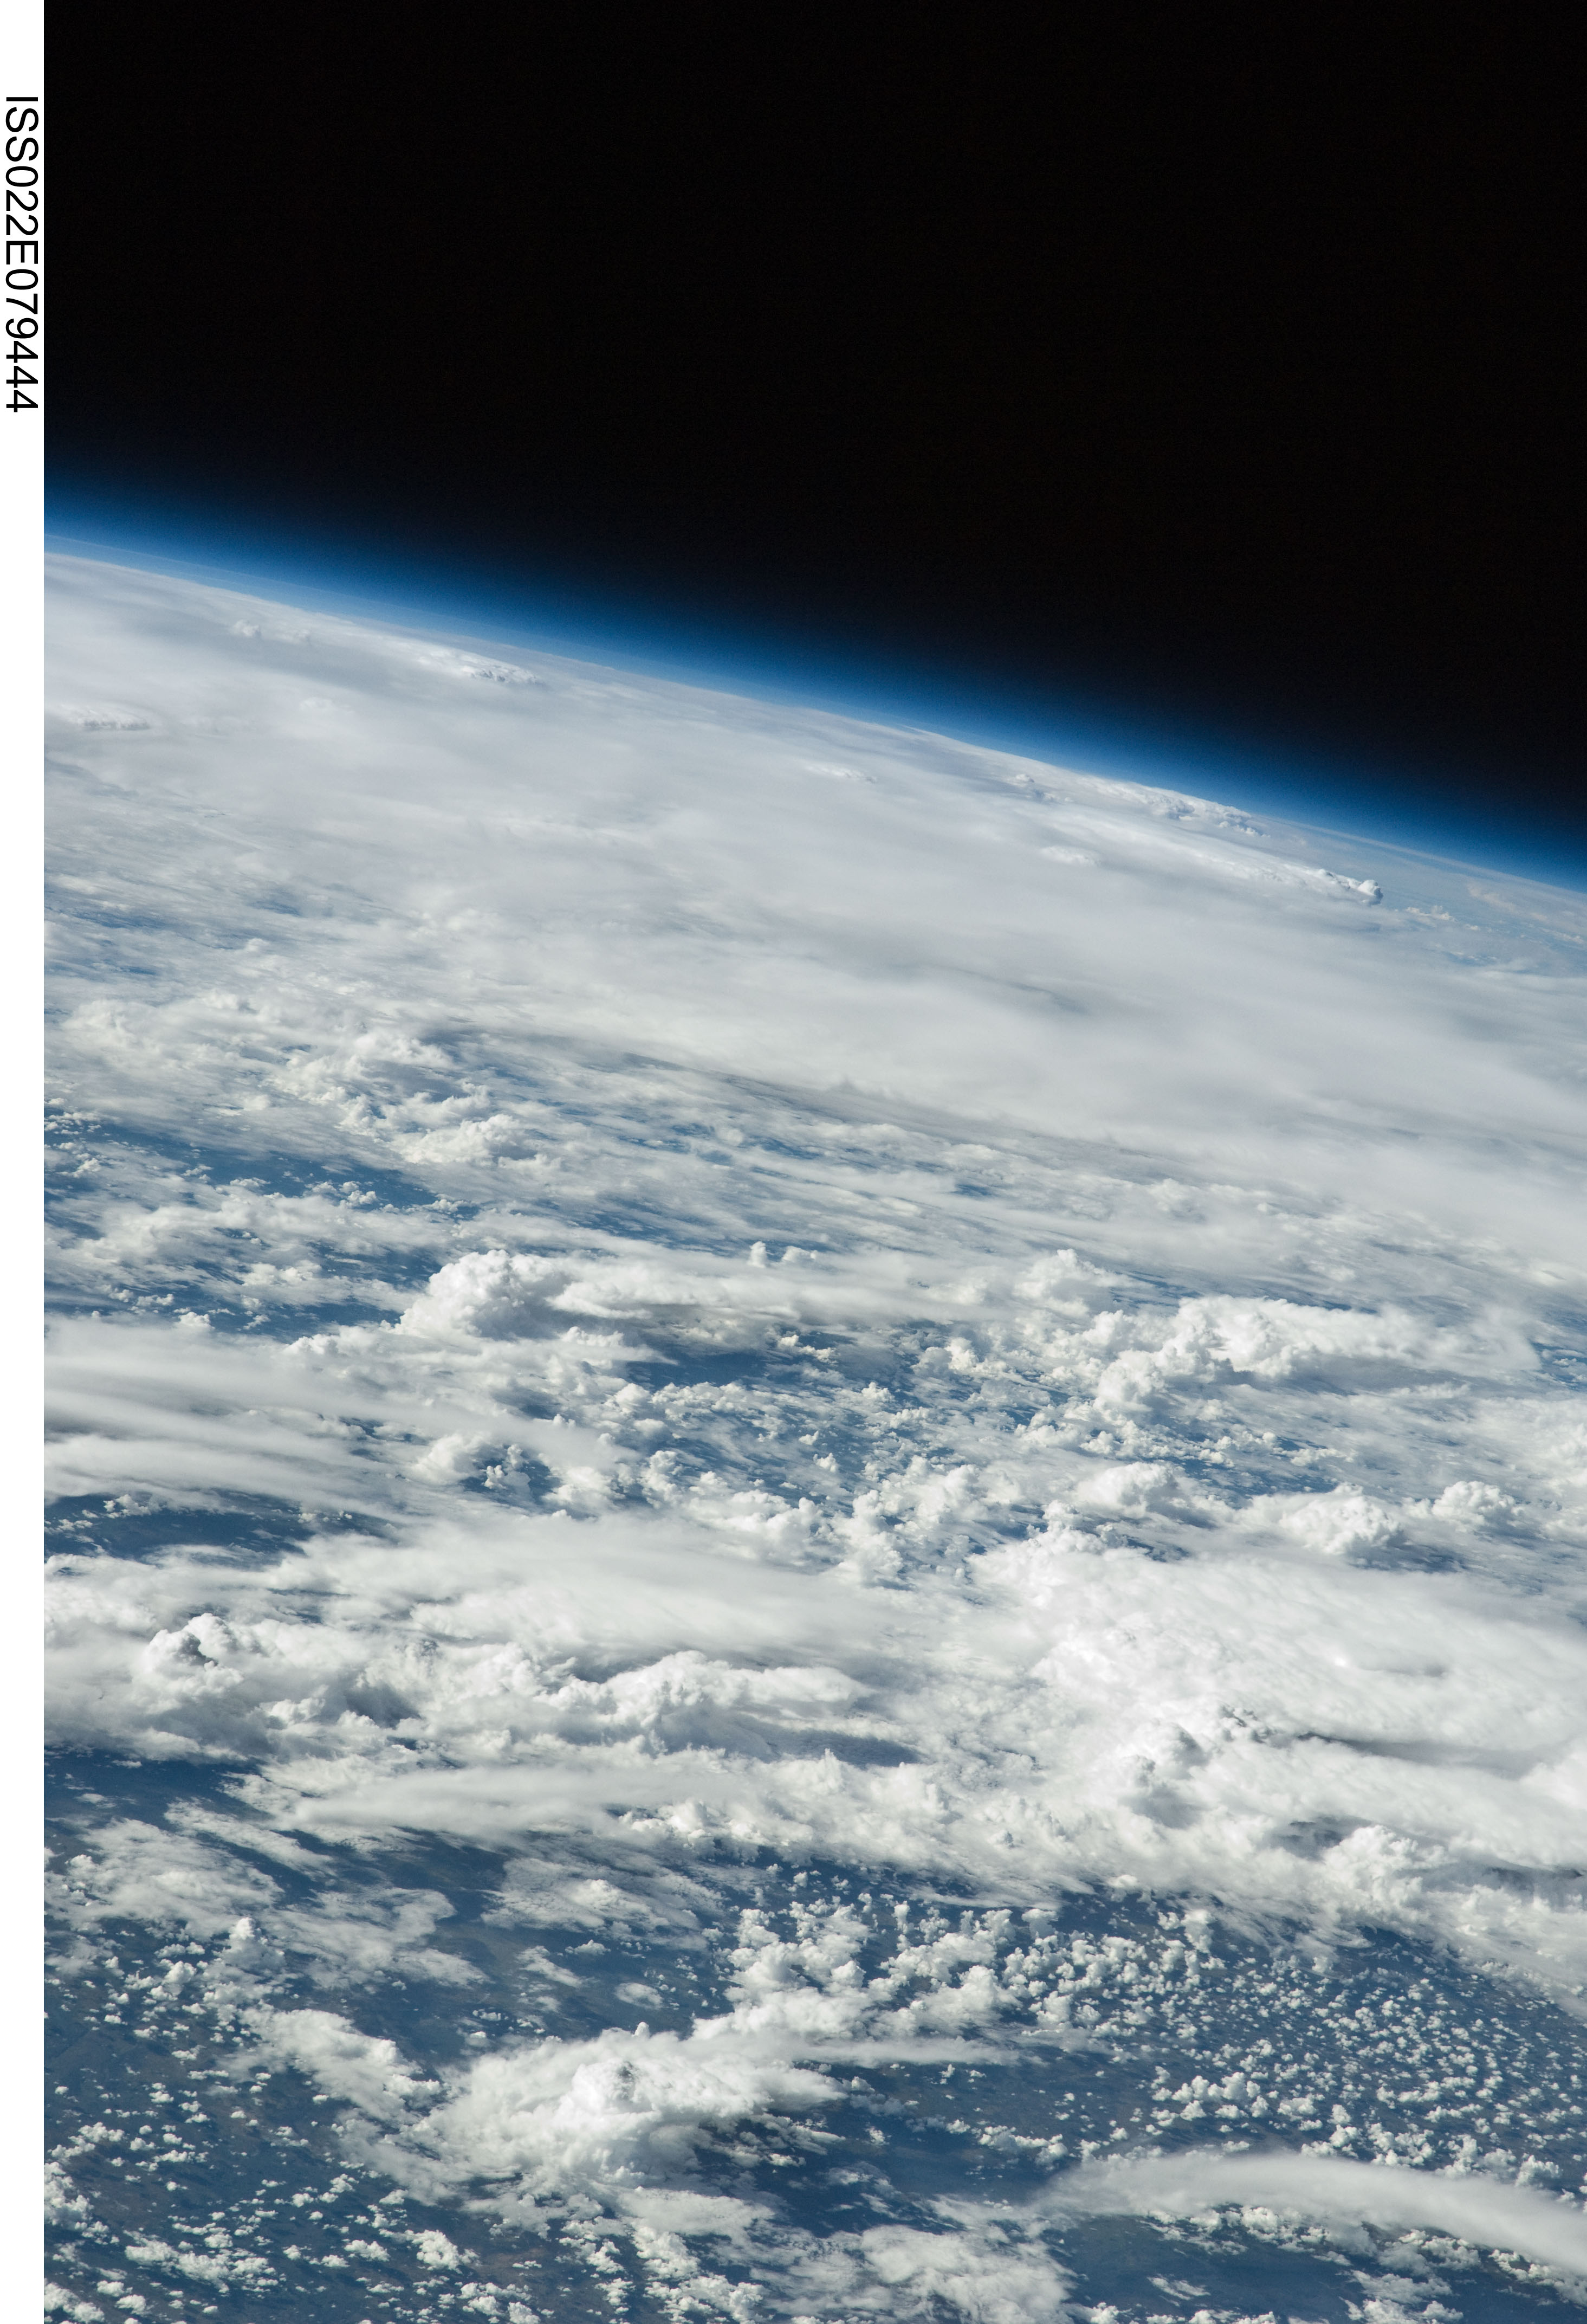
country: AFRICA
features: PAN-THUNDERSTORMS
